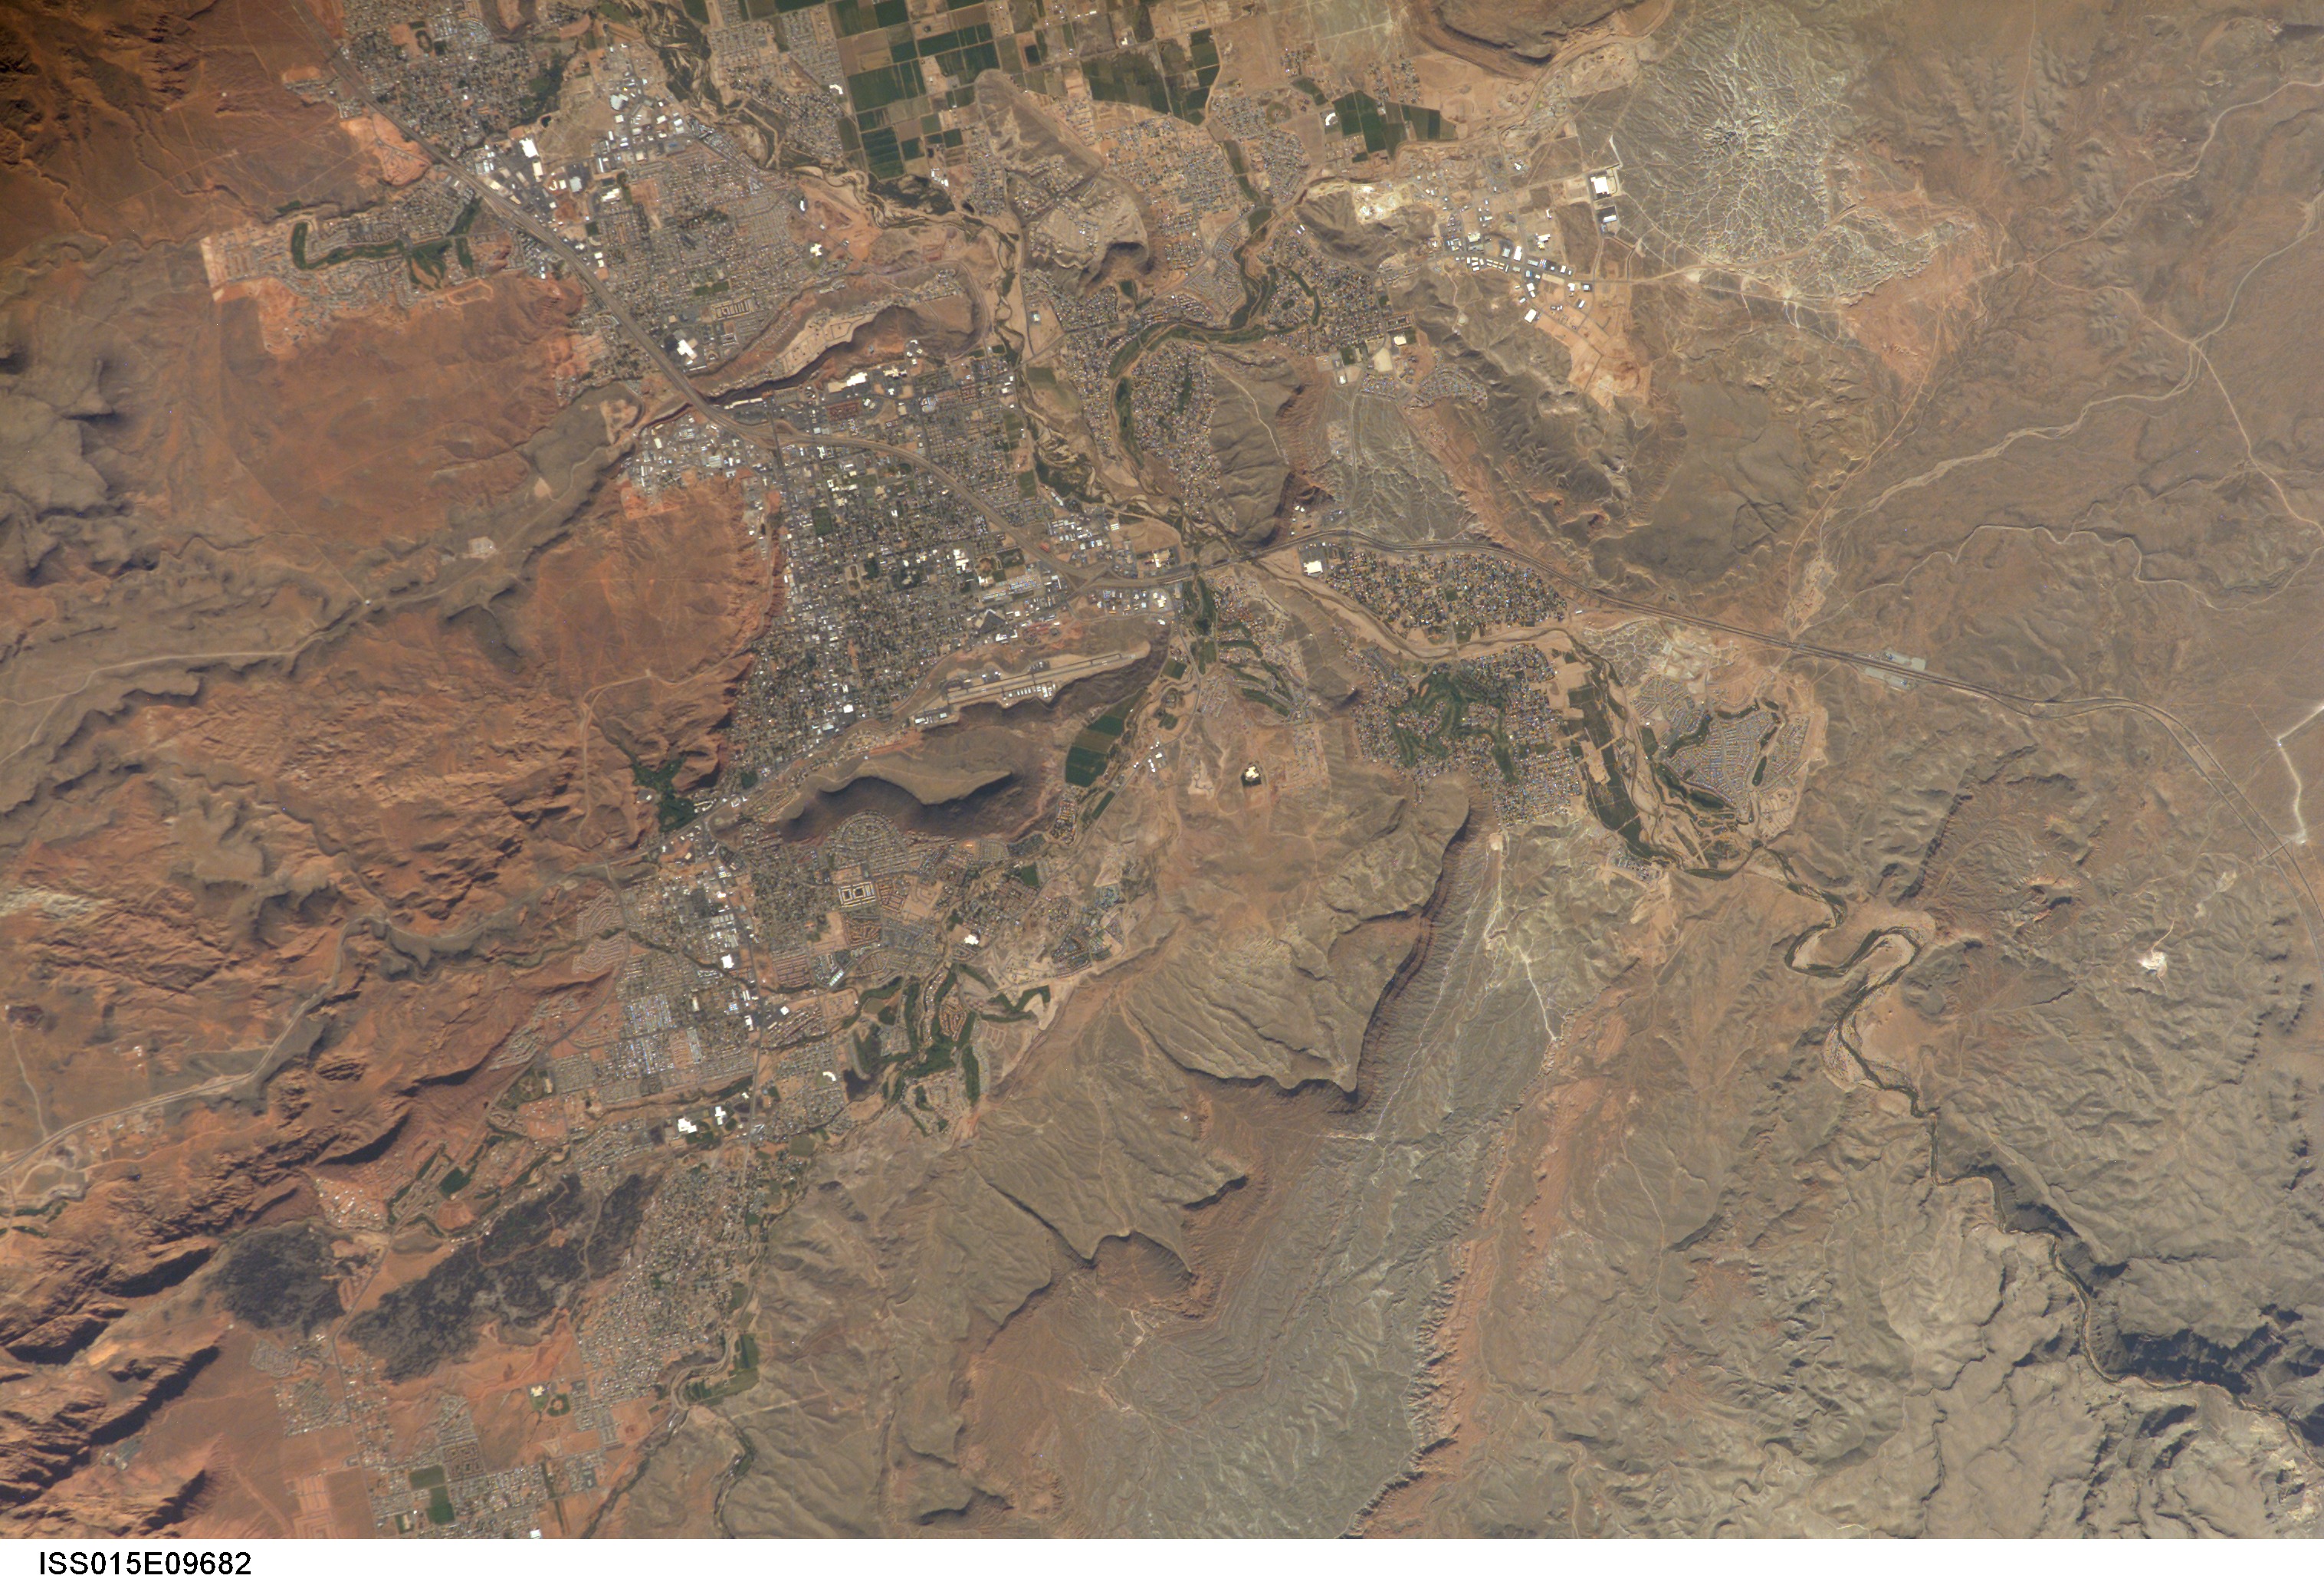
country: USA-UTAH
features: ST. GEORGE, AIRPORT
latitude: 37.1
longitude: -113.6
